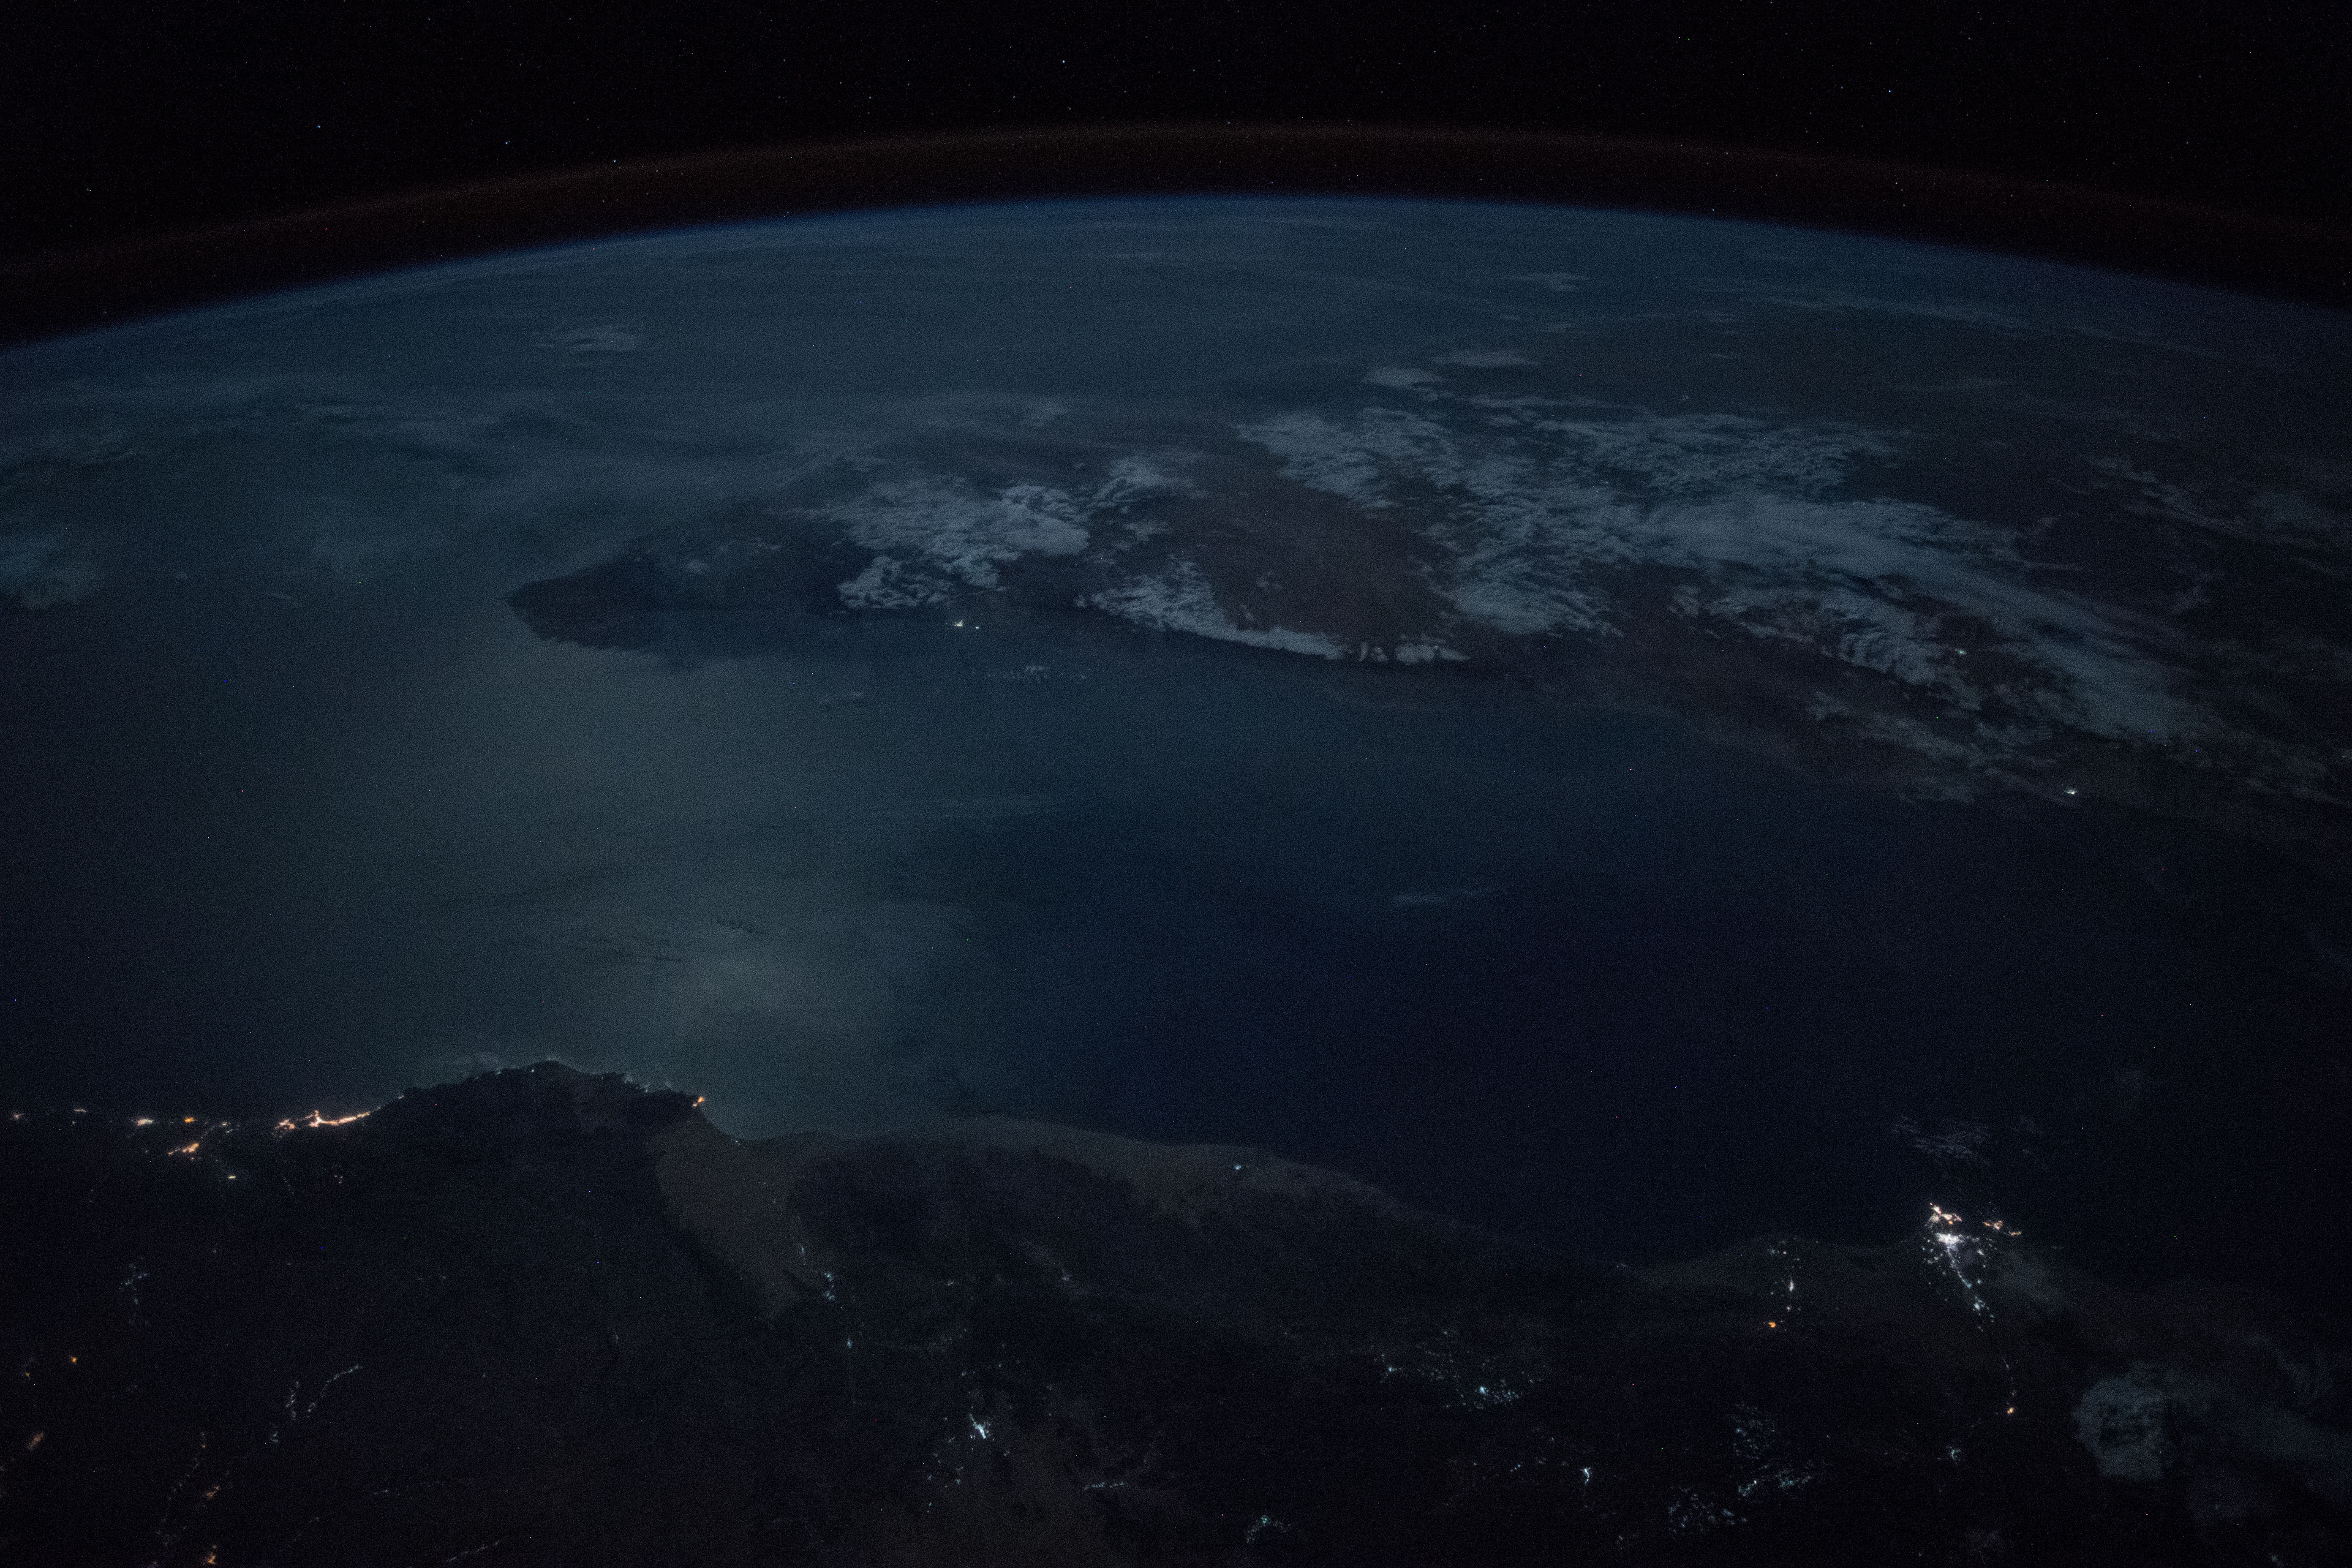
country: SOMALIA
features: OGO MOUNTAINS, COAST, GULF OF ADEN, NIGHT, EARTH LIMB
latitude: 12.0
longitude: 47.9
